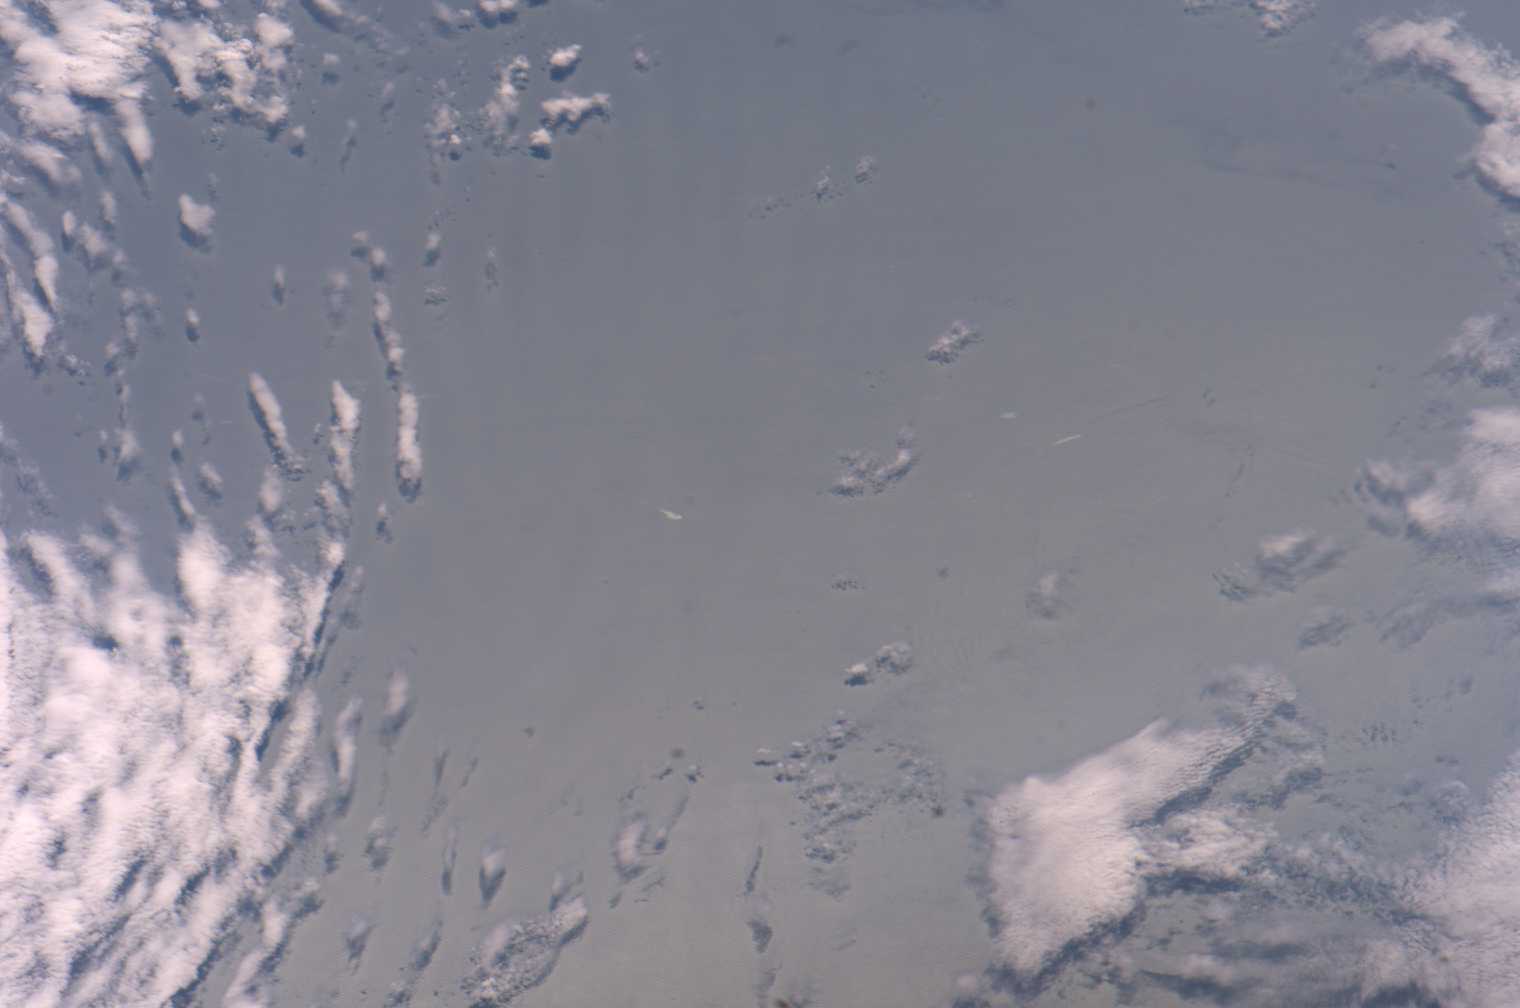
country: ATLANTIC OCEAN
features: SEA SURFACE, GLINT, WAVES
